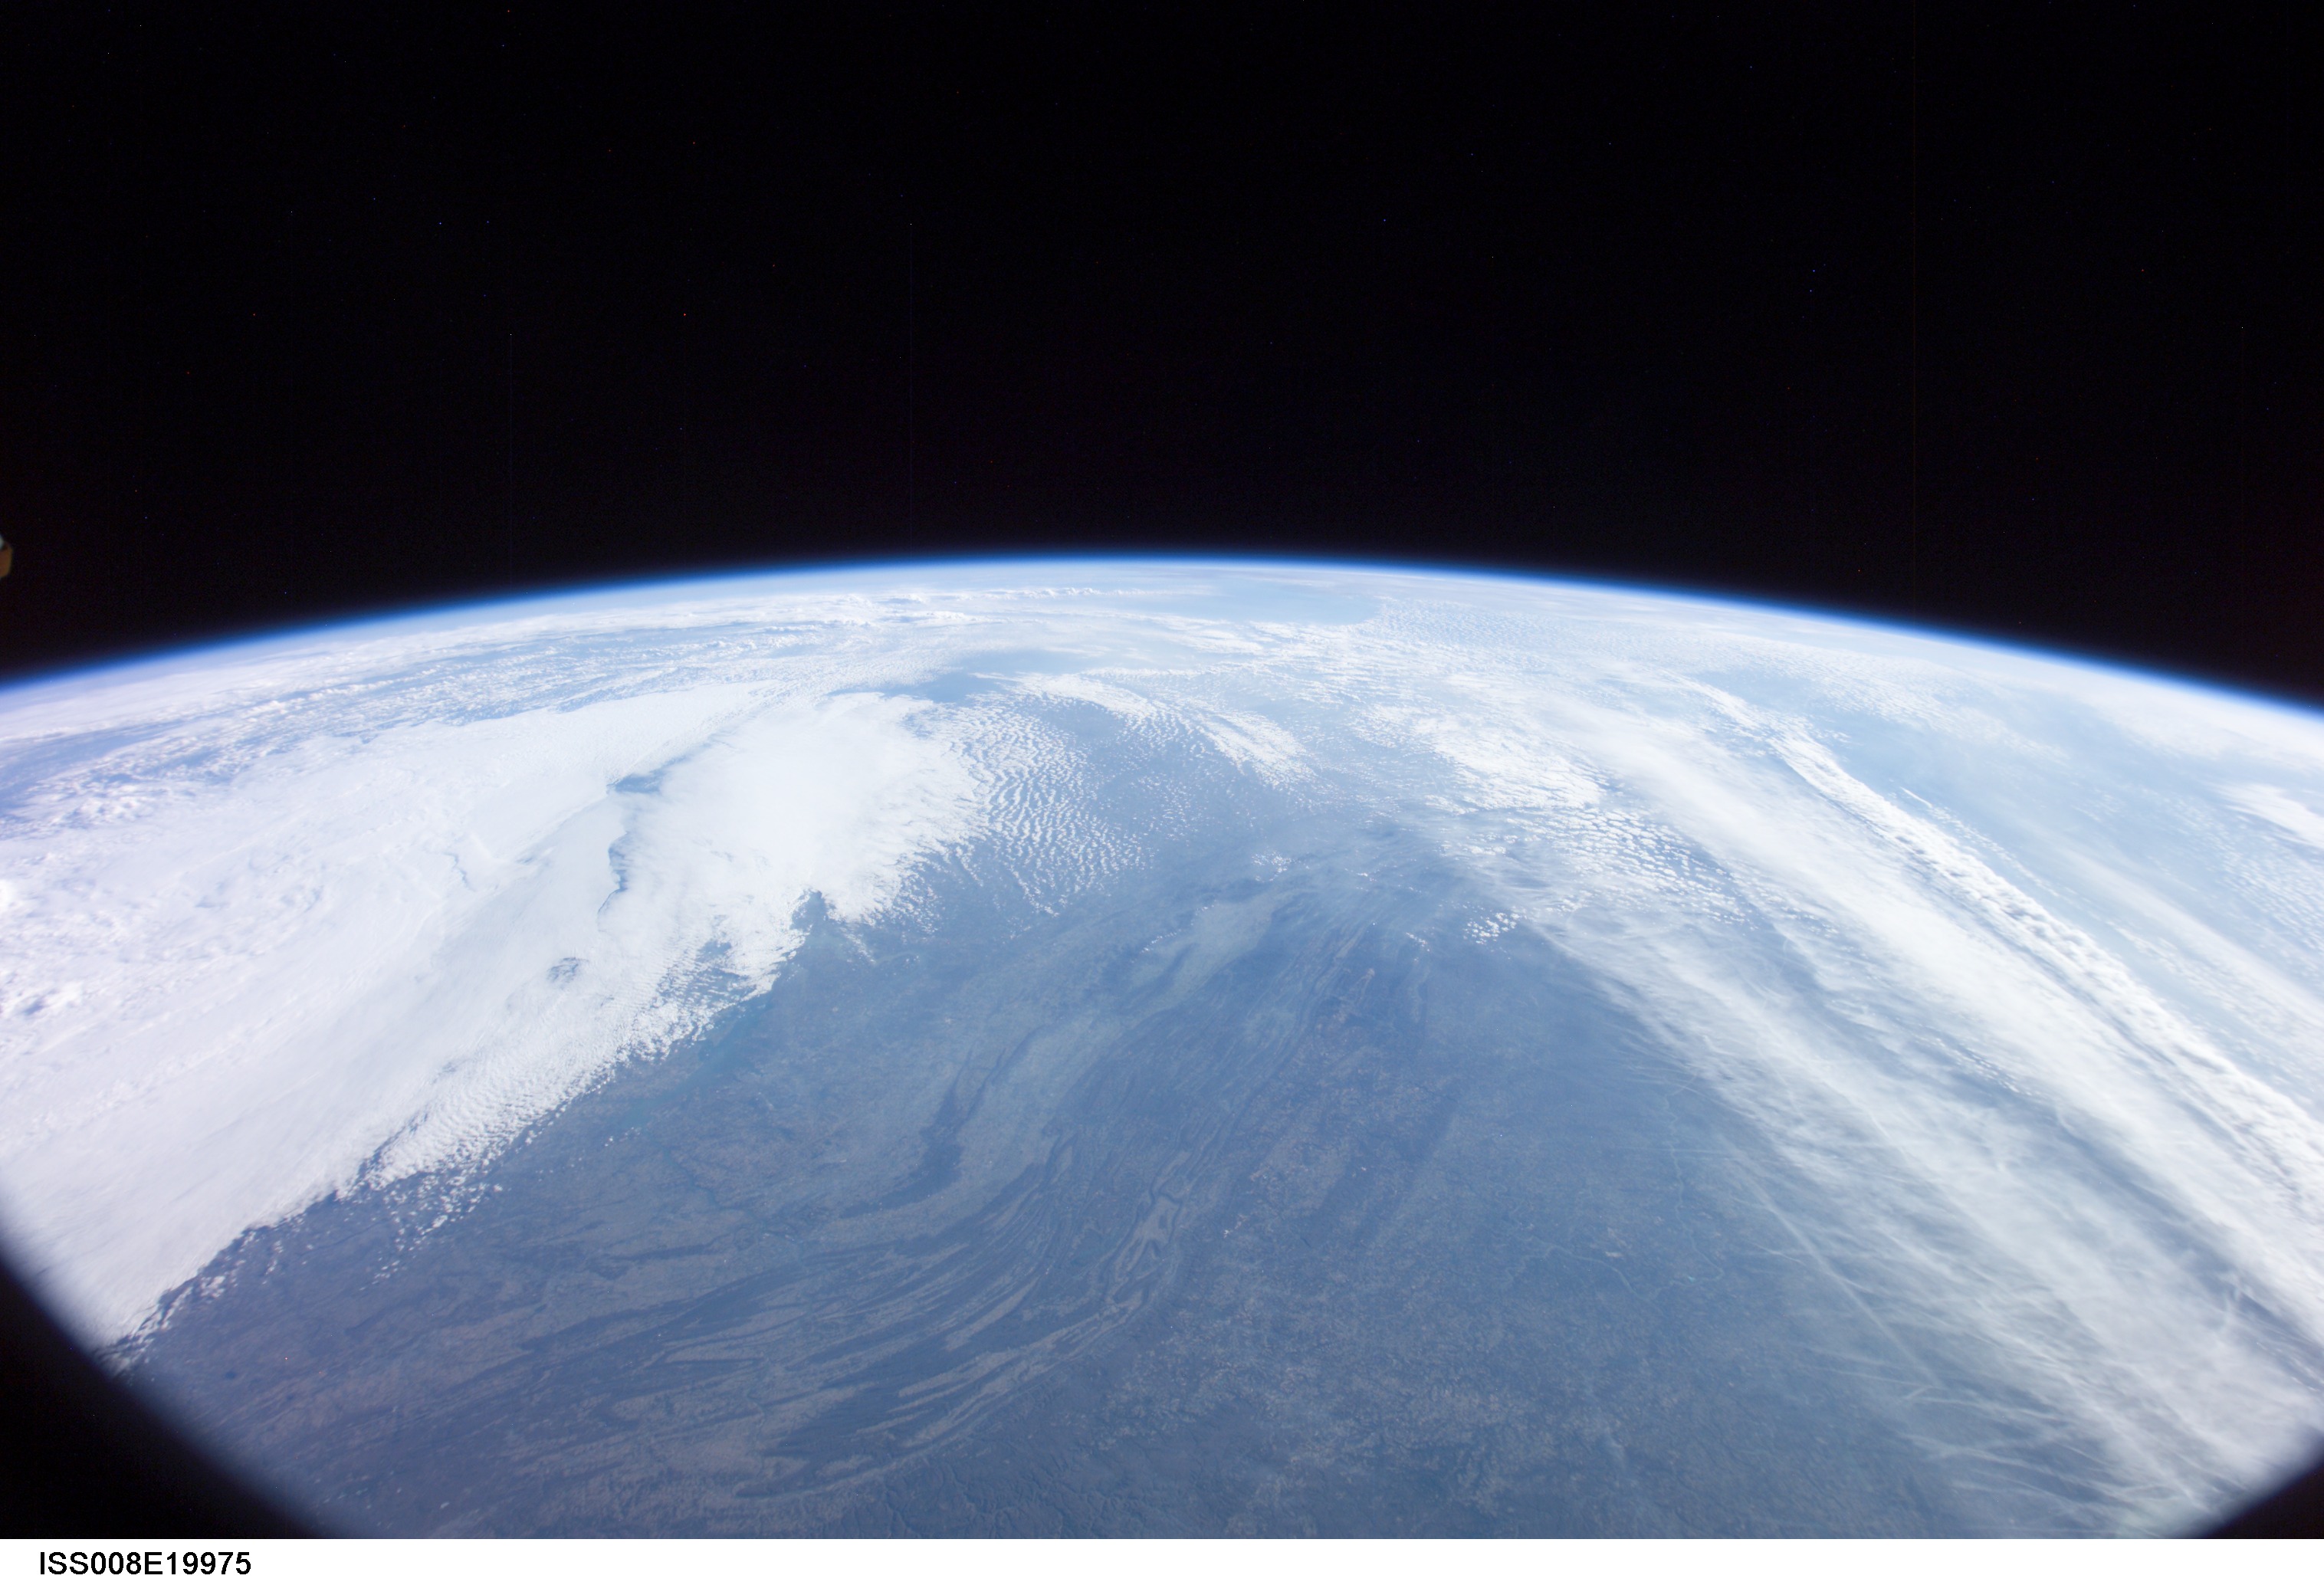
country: USA-VIRGINIA
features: APPALACHIAN MTS., ATMOSPHERIC LIMB
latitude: 39.0
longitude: -78.5
